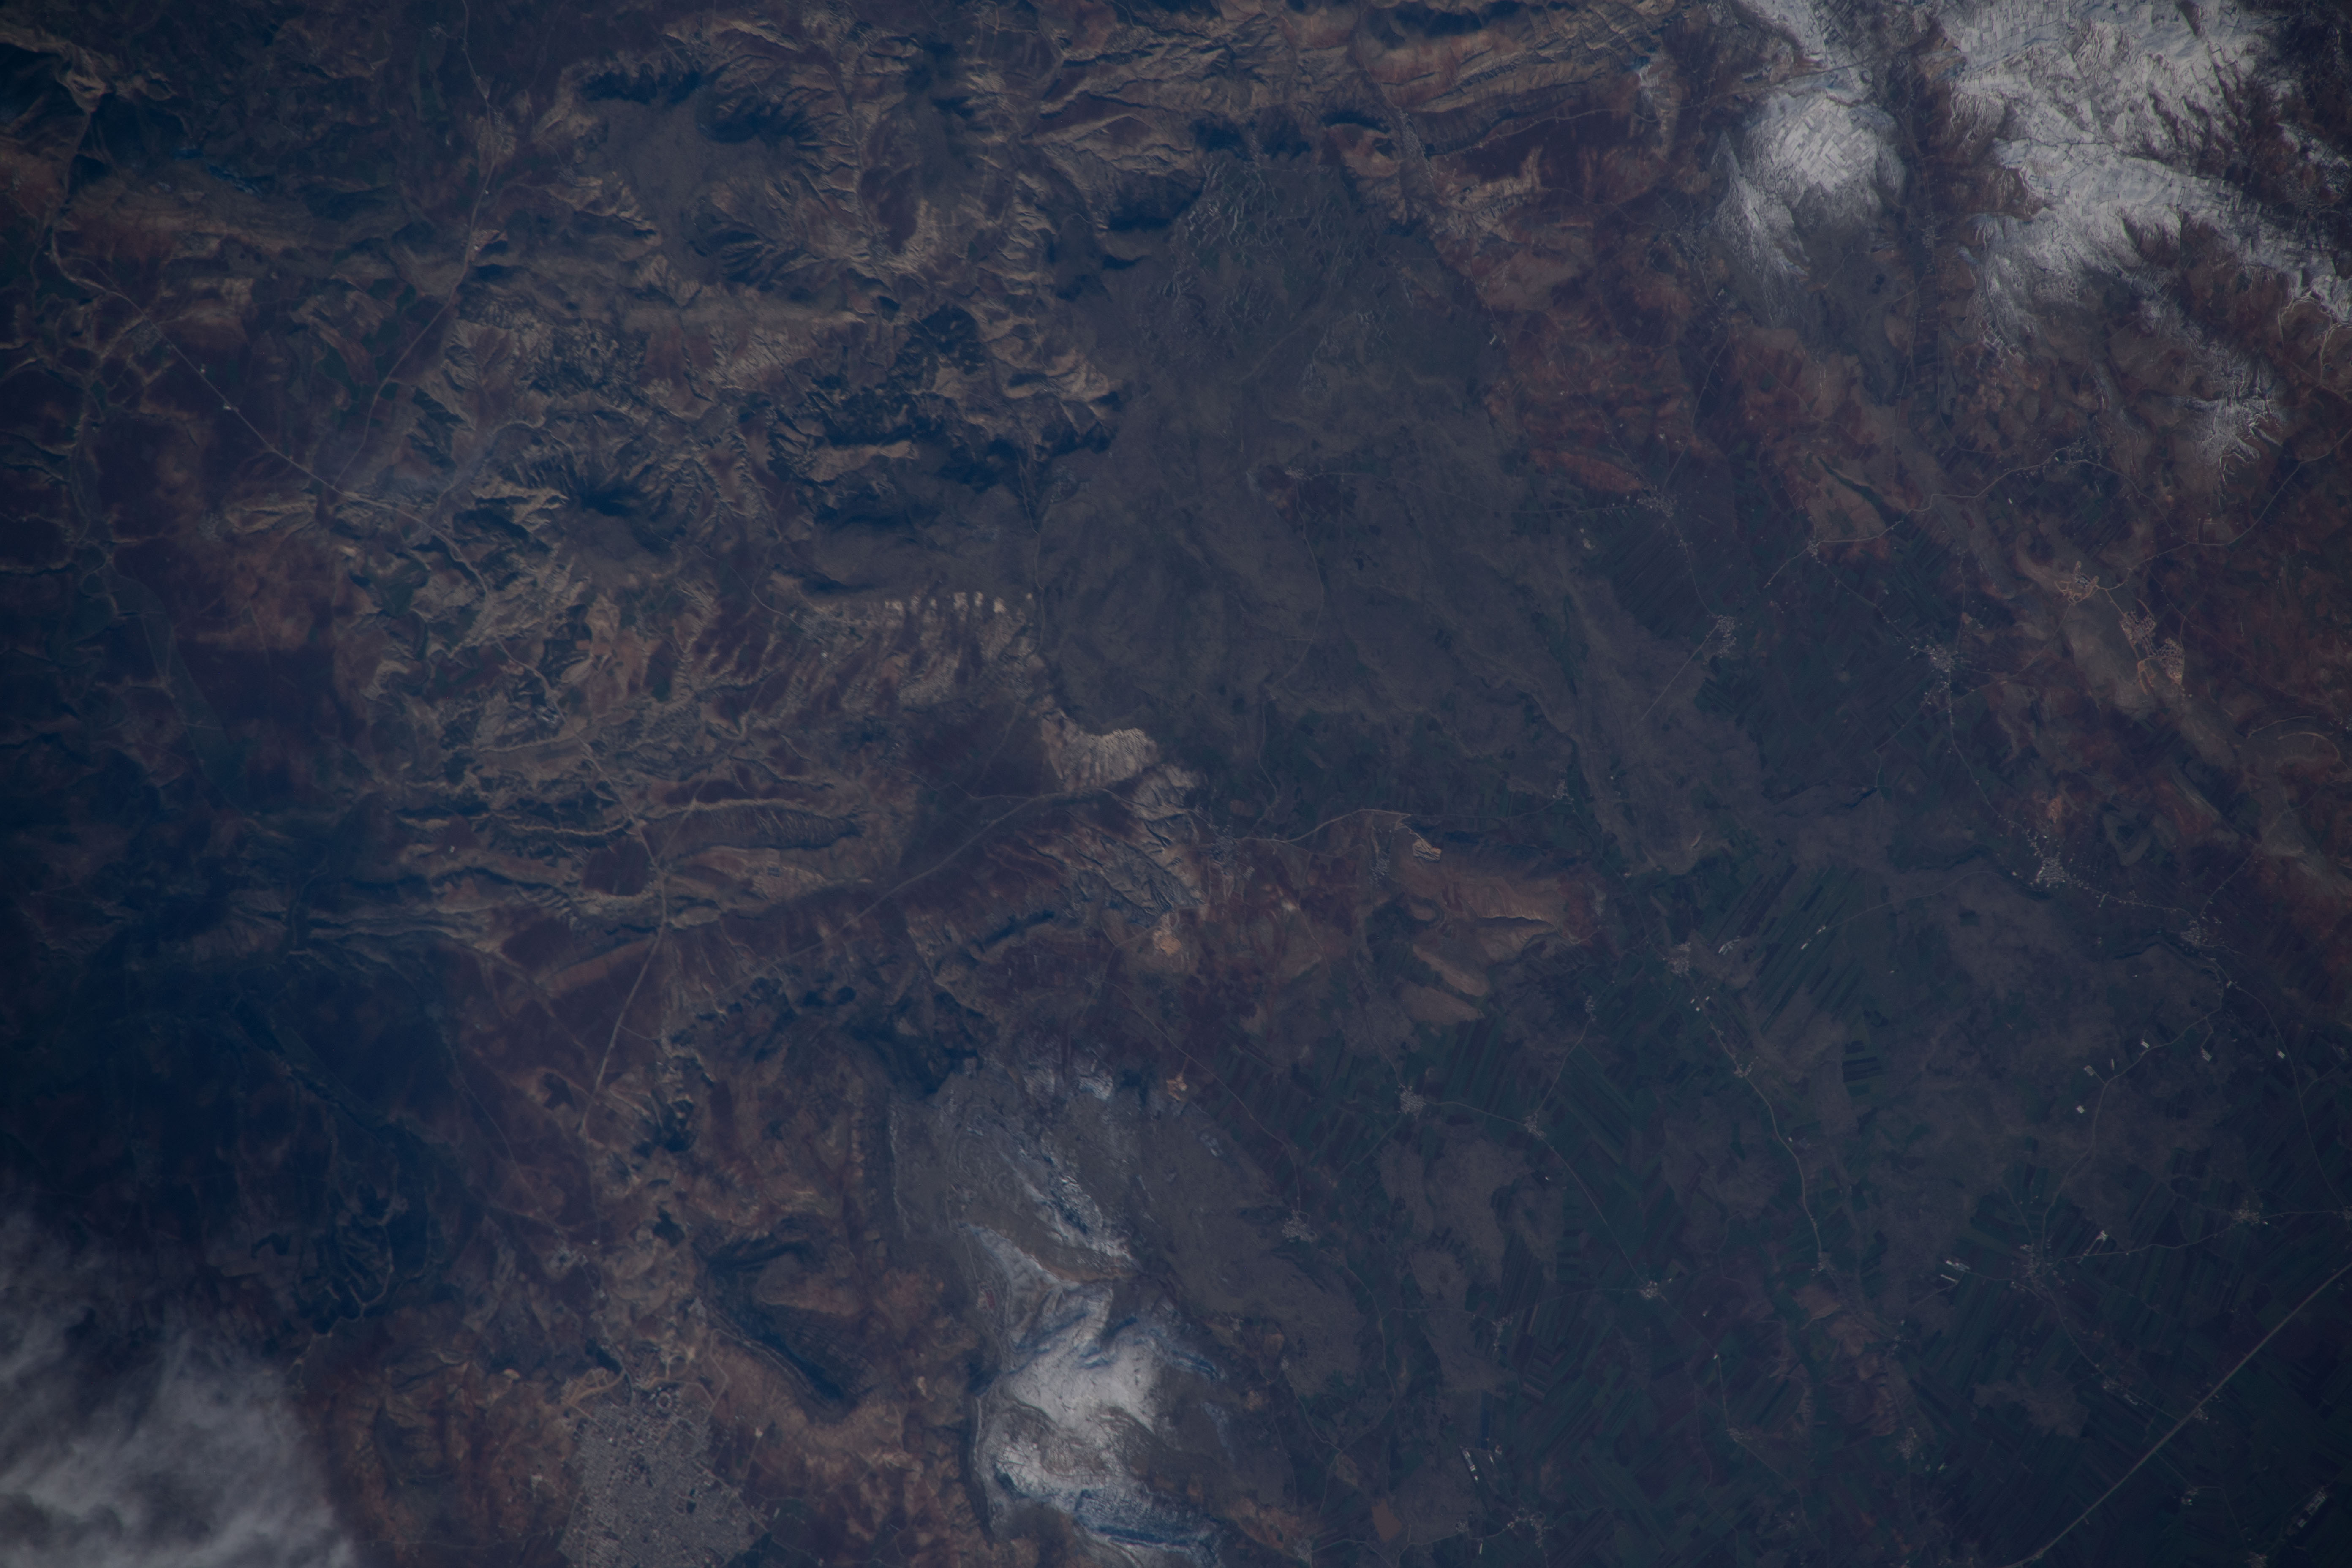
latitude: 36.8
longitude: 37.1
